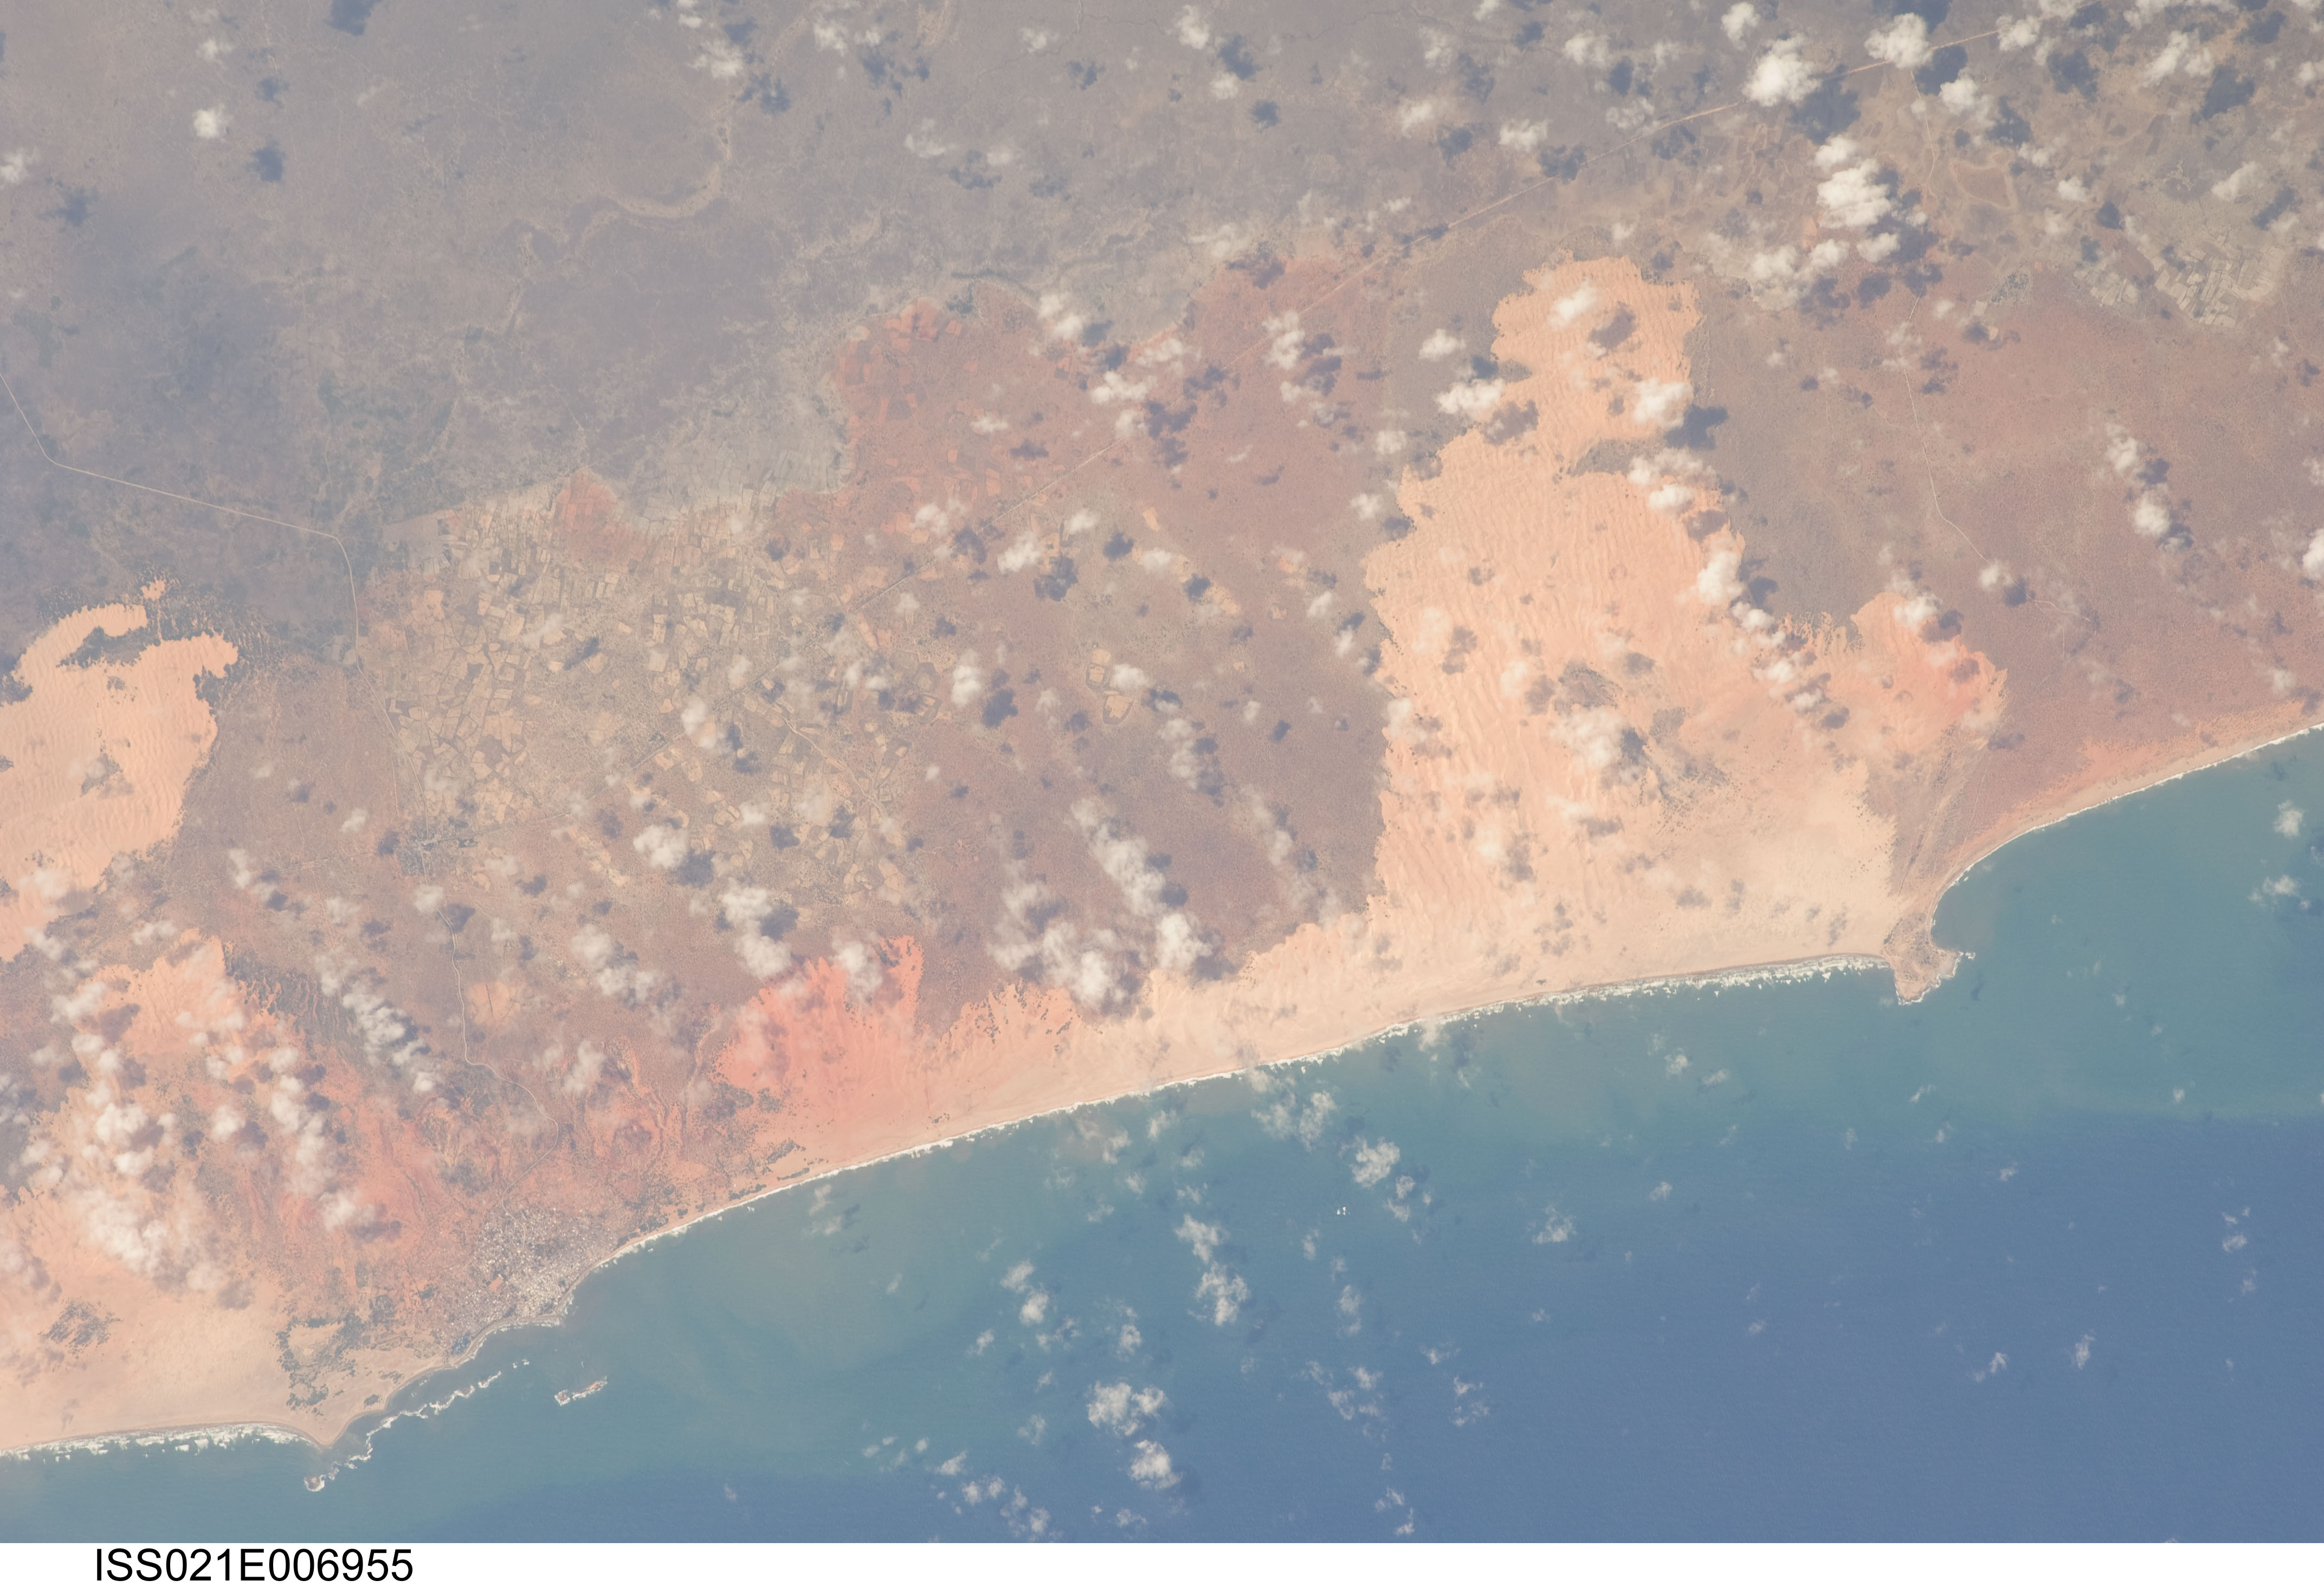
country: SOMALIA
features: RAAS AW BAKAR,BARAAWE,BARAAWE SOMALIA,SOMALIA,DIBLAY,DAYANLEY
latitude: 1.2
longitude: 44.1
